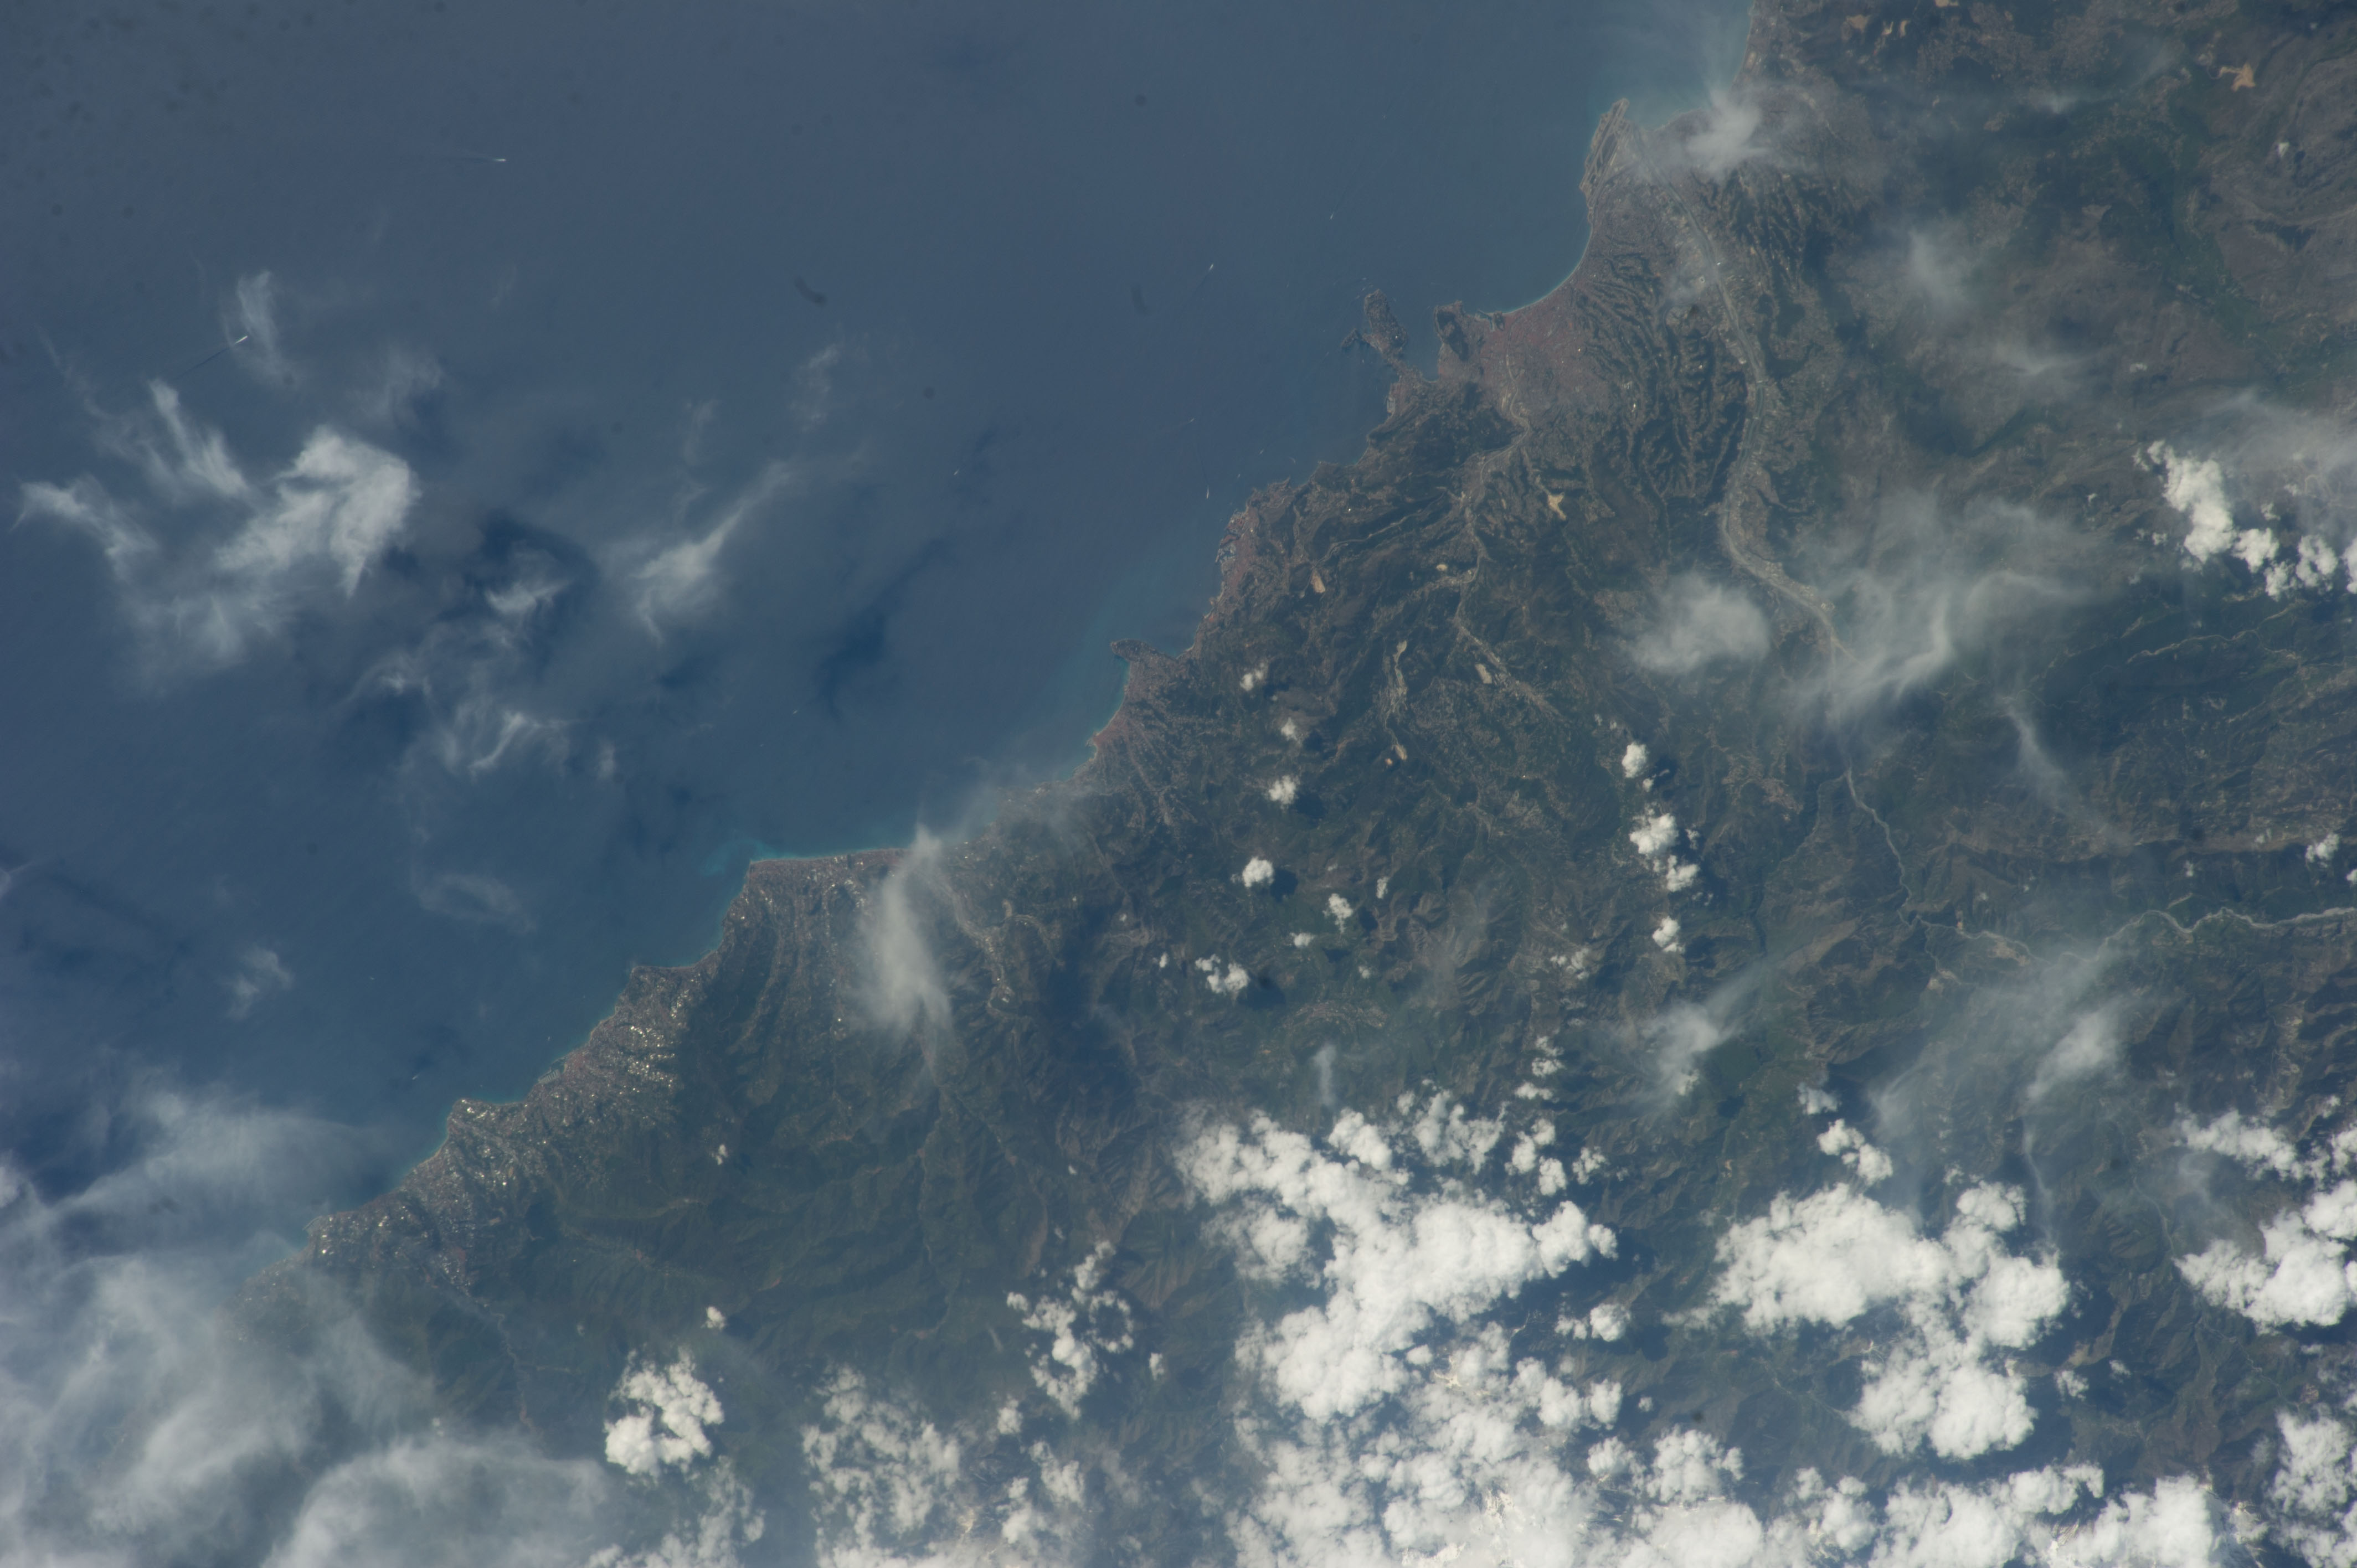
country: FRANCE
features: NICE, SANREMO, CAGNES-SUR-MER, MENTON, BORDIGHERA, VENTIMIGILA, CARROS, LIGURIAN SEA
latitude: 43.8
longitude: 7.5
